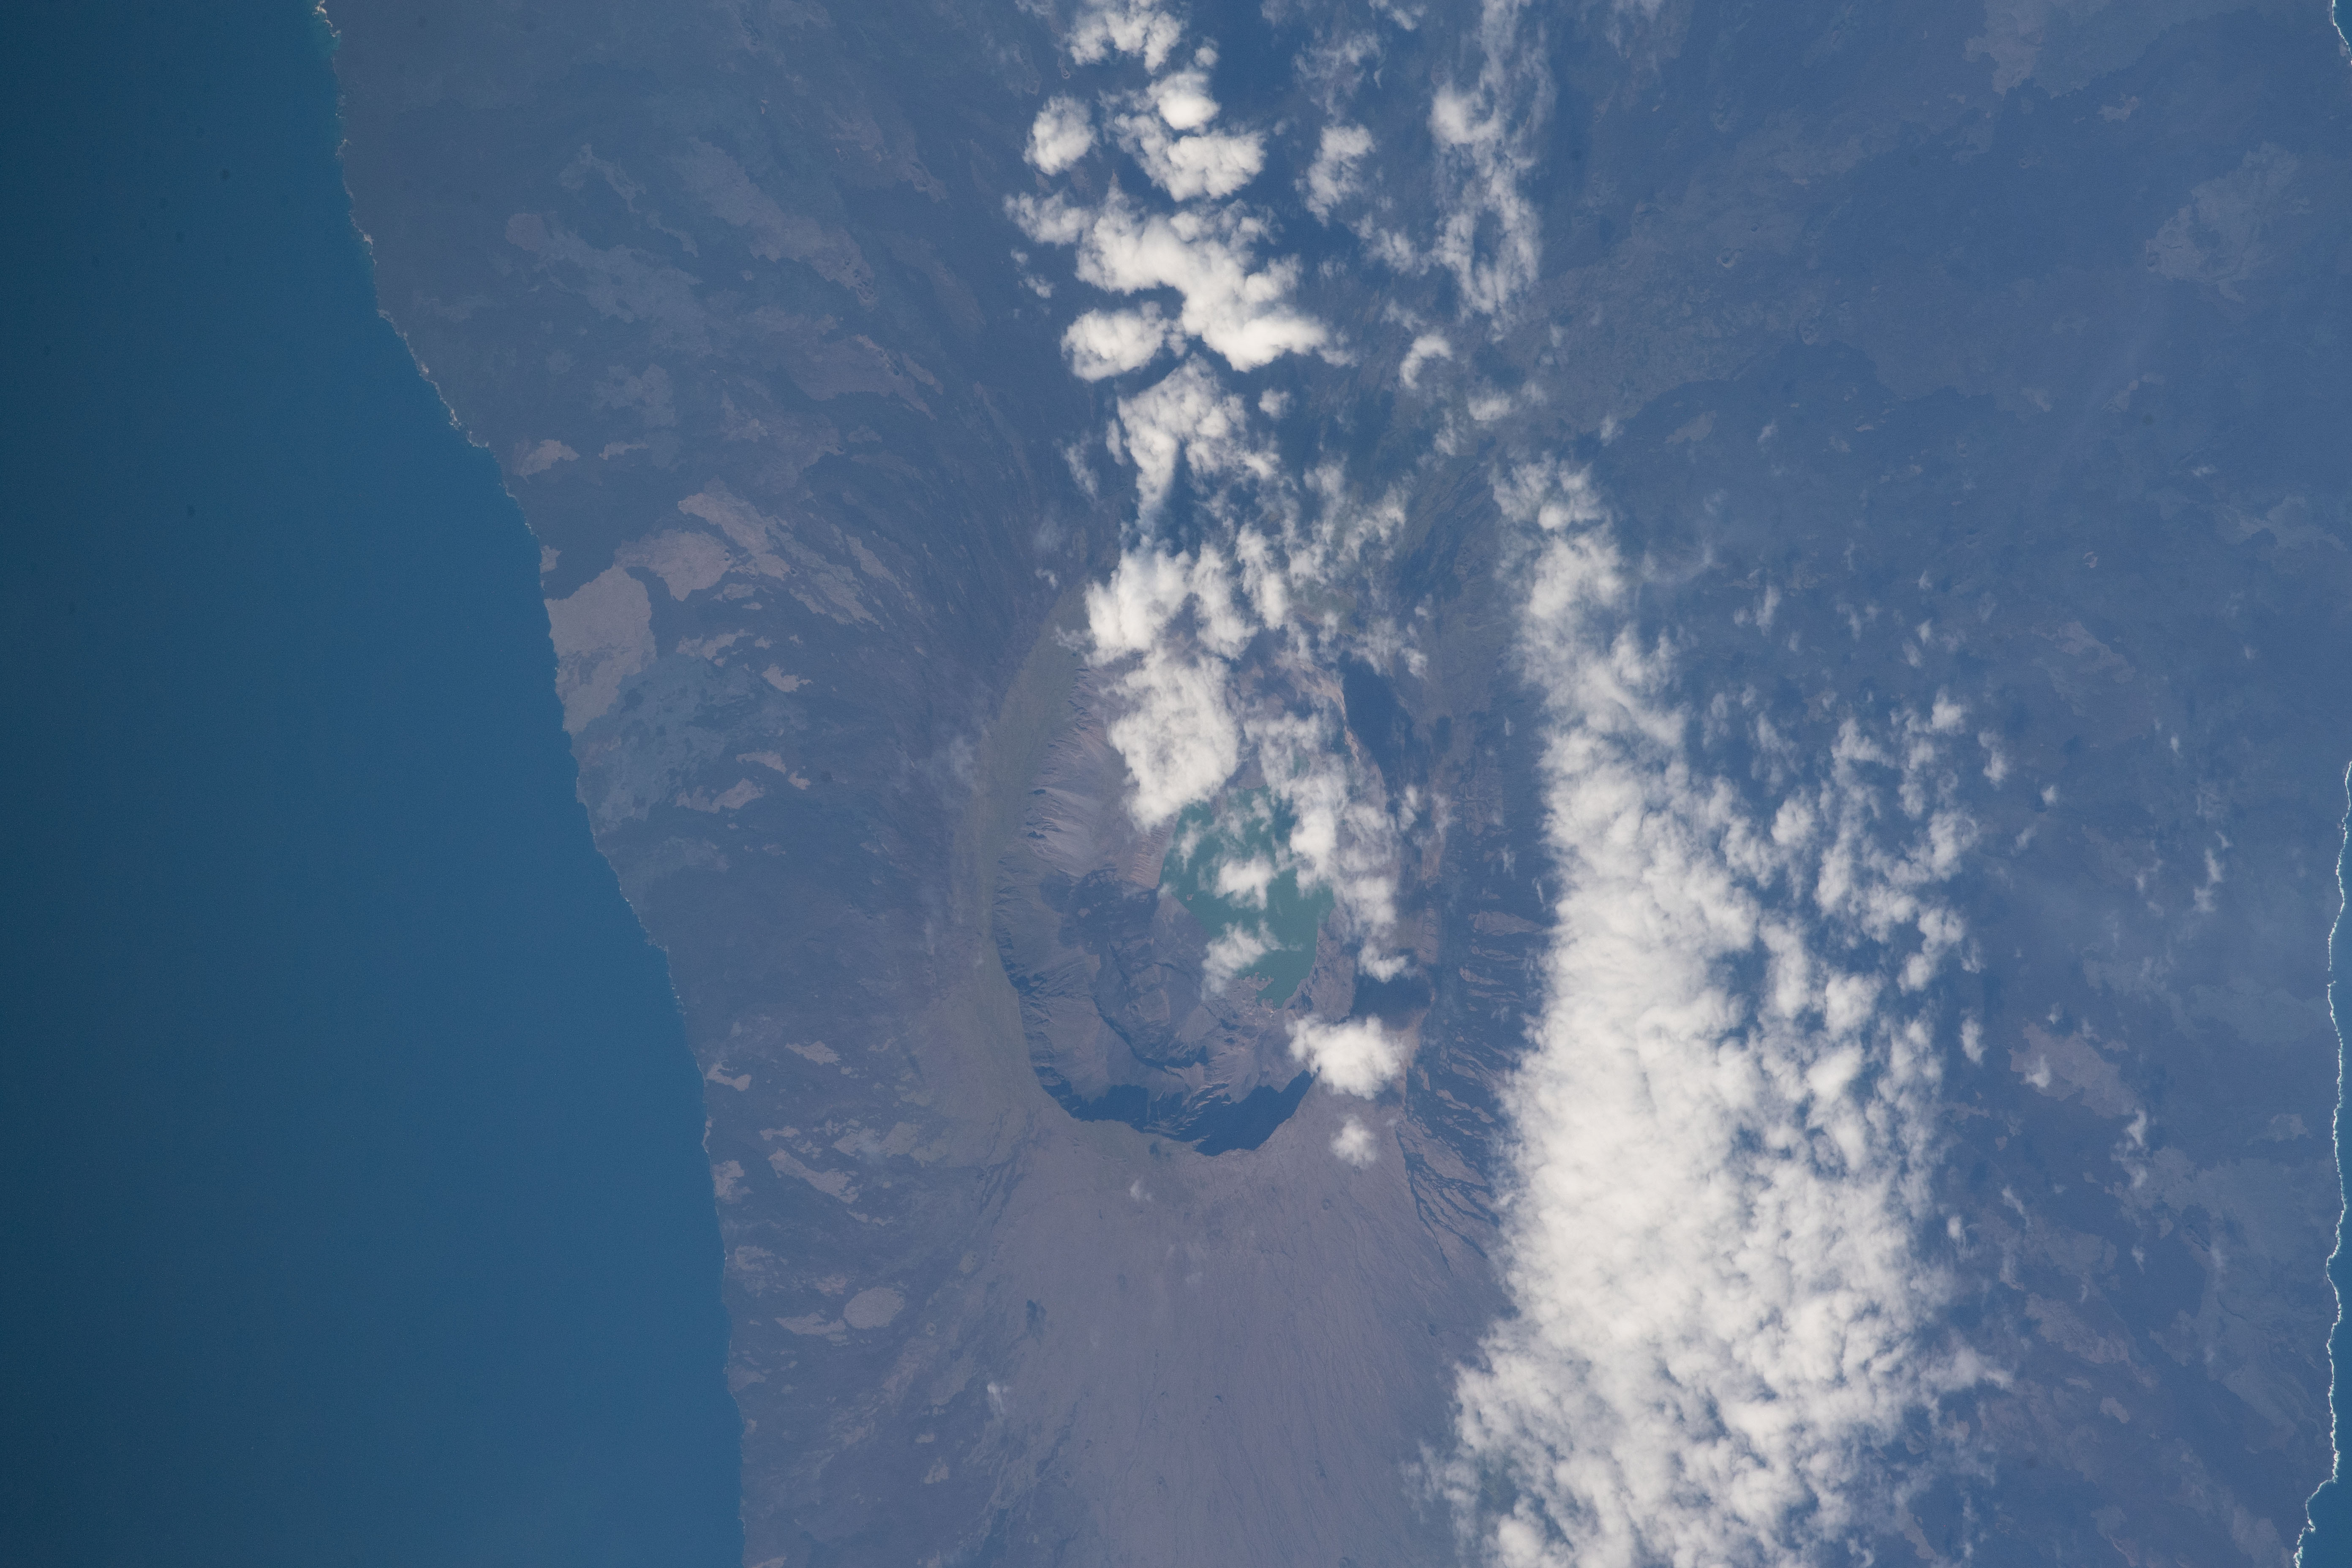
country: GALAPAGOS ISLANDS
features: GALAPAGOS ISLANDS, FERNANDINA ISLAND, ISABELA ISLAND, SANTIAGO ISLAND
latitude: -0.4
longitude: -91.5
